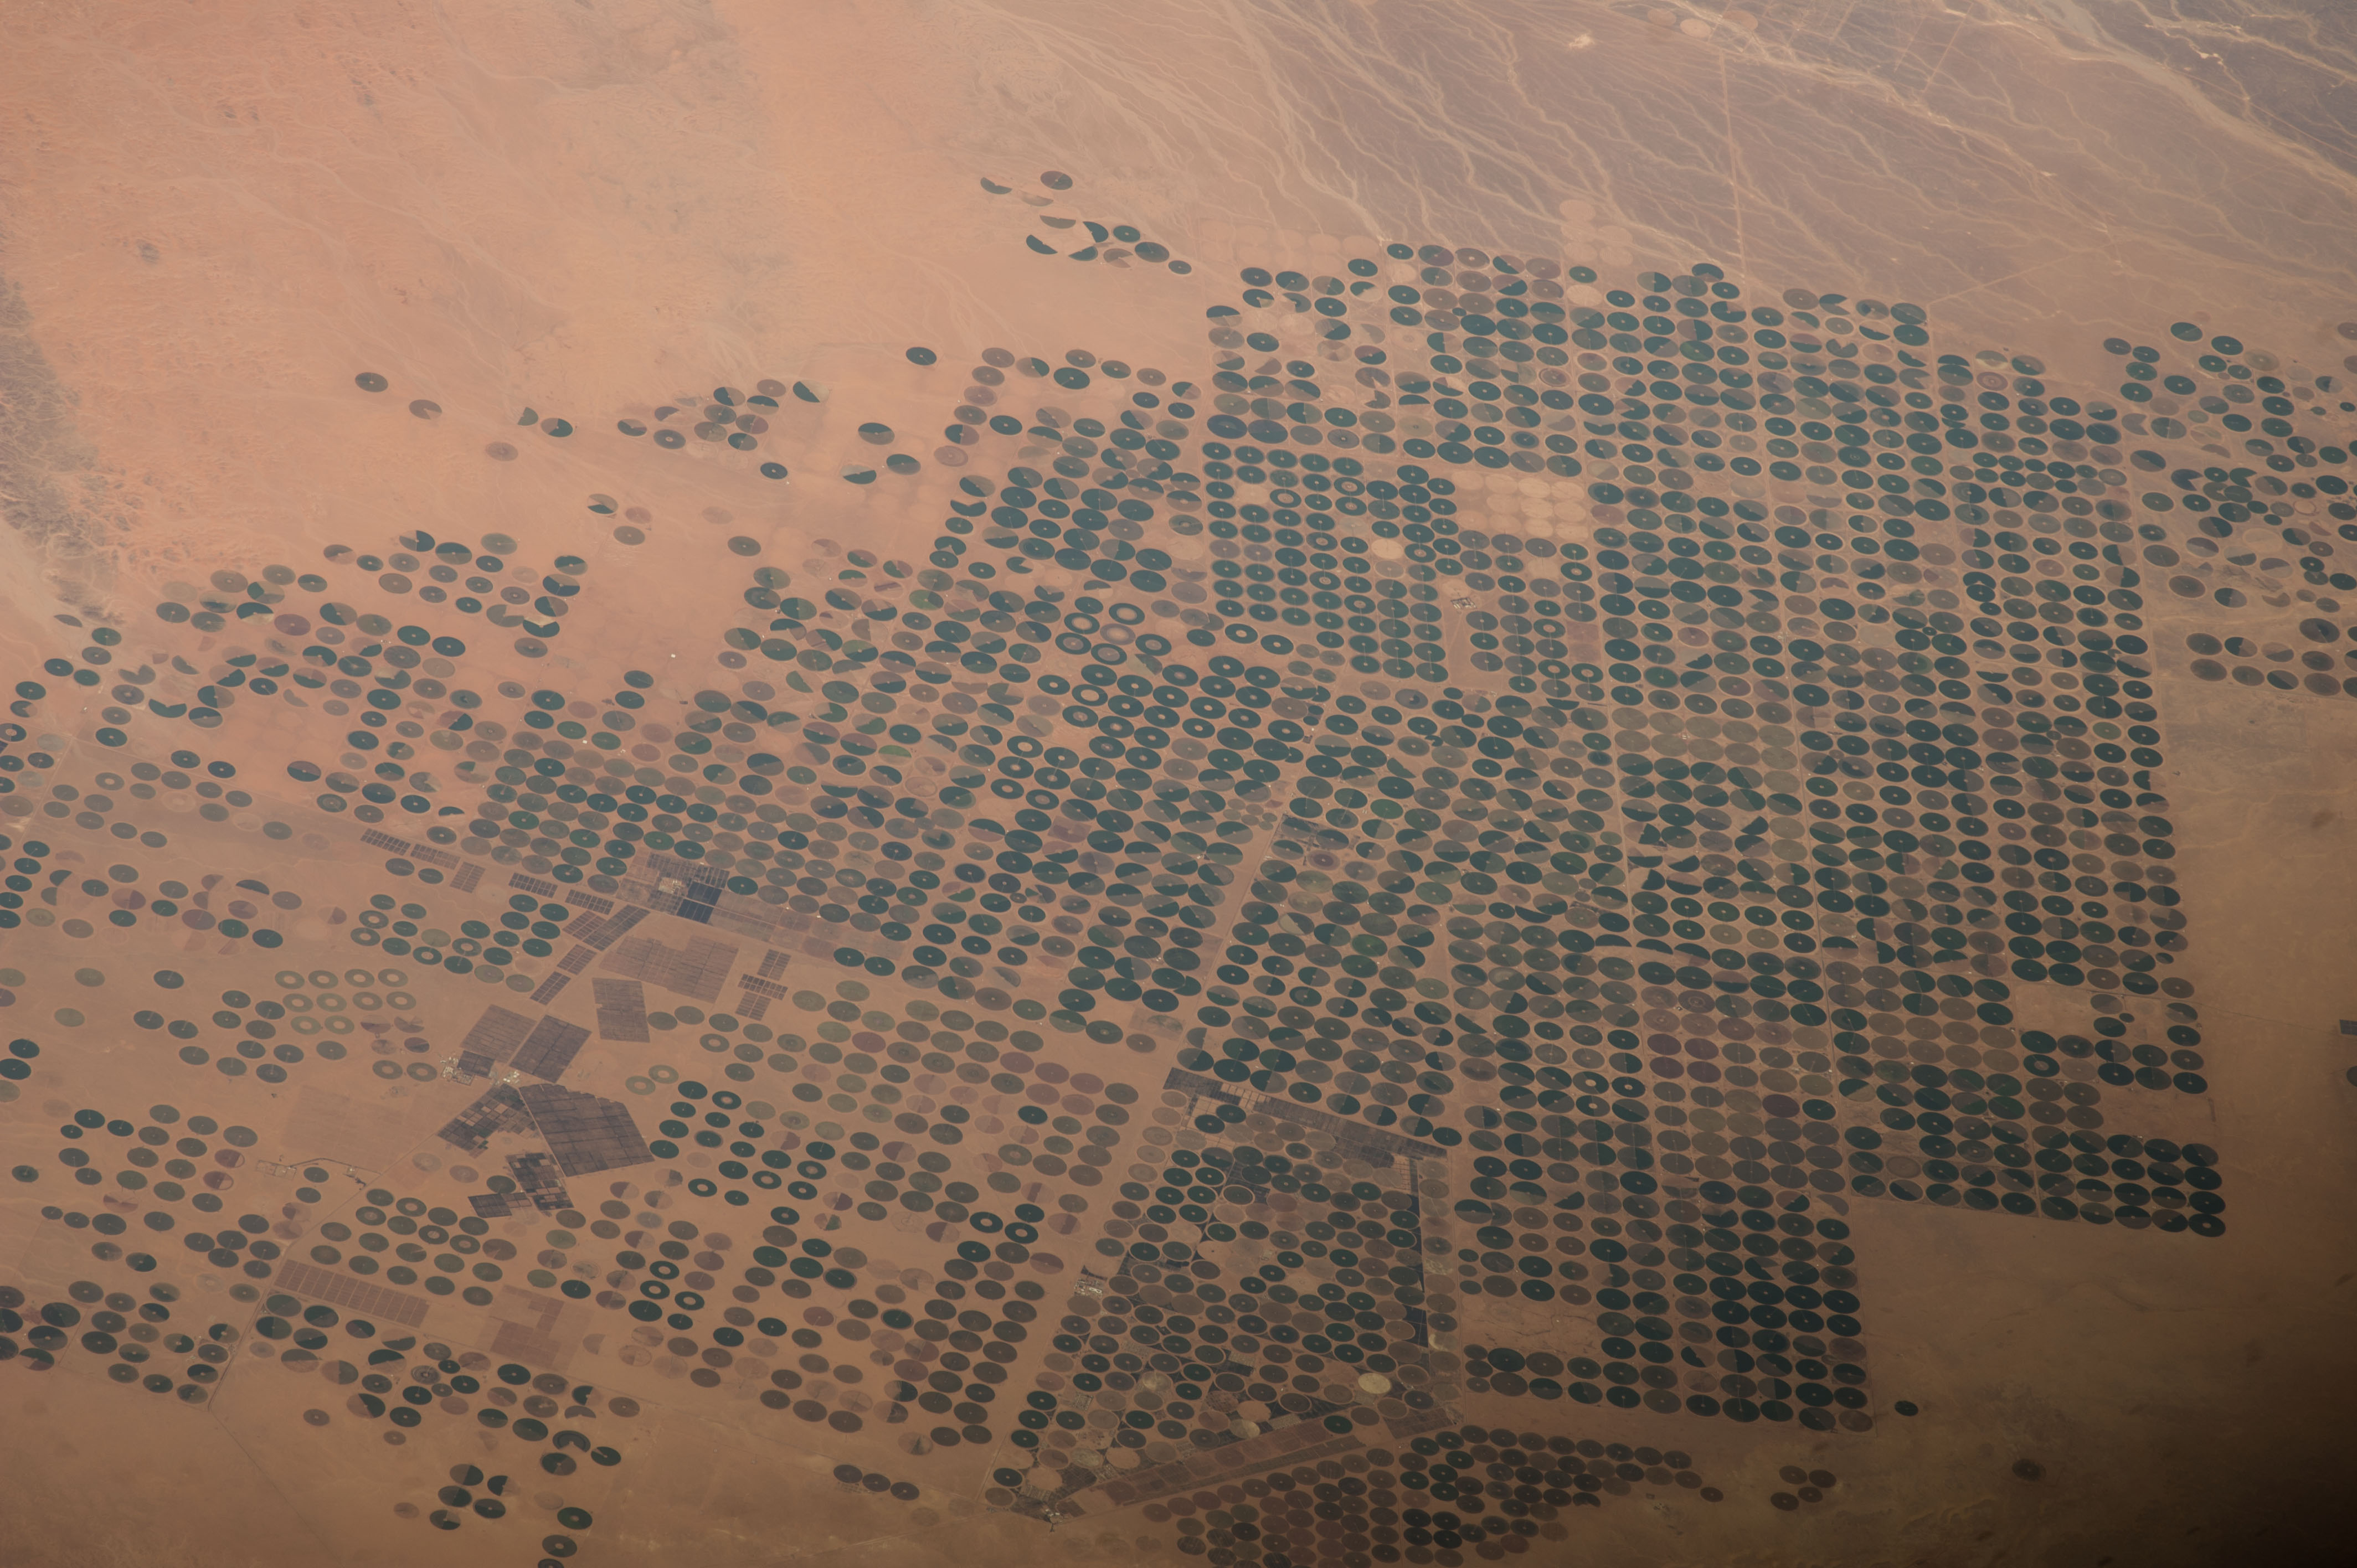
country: SAUDI_ARABIA
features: DESERT, VEGETATION, MEEGOWA
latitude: 30.0
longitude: 38.3
